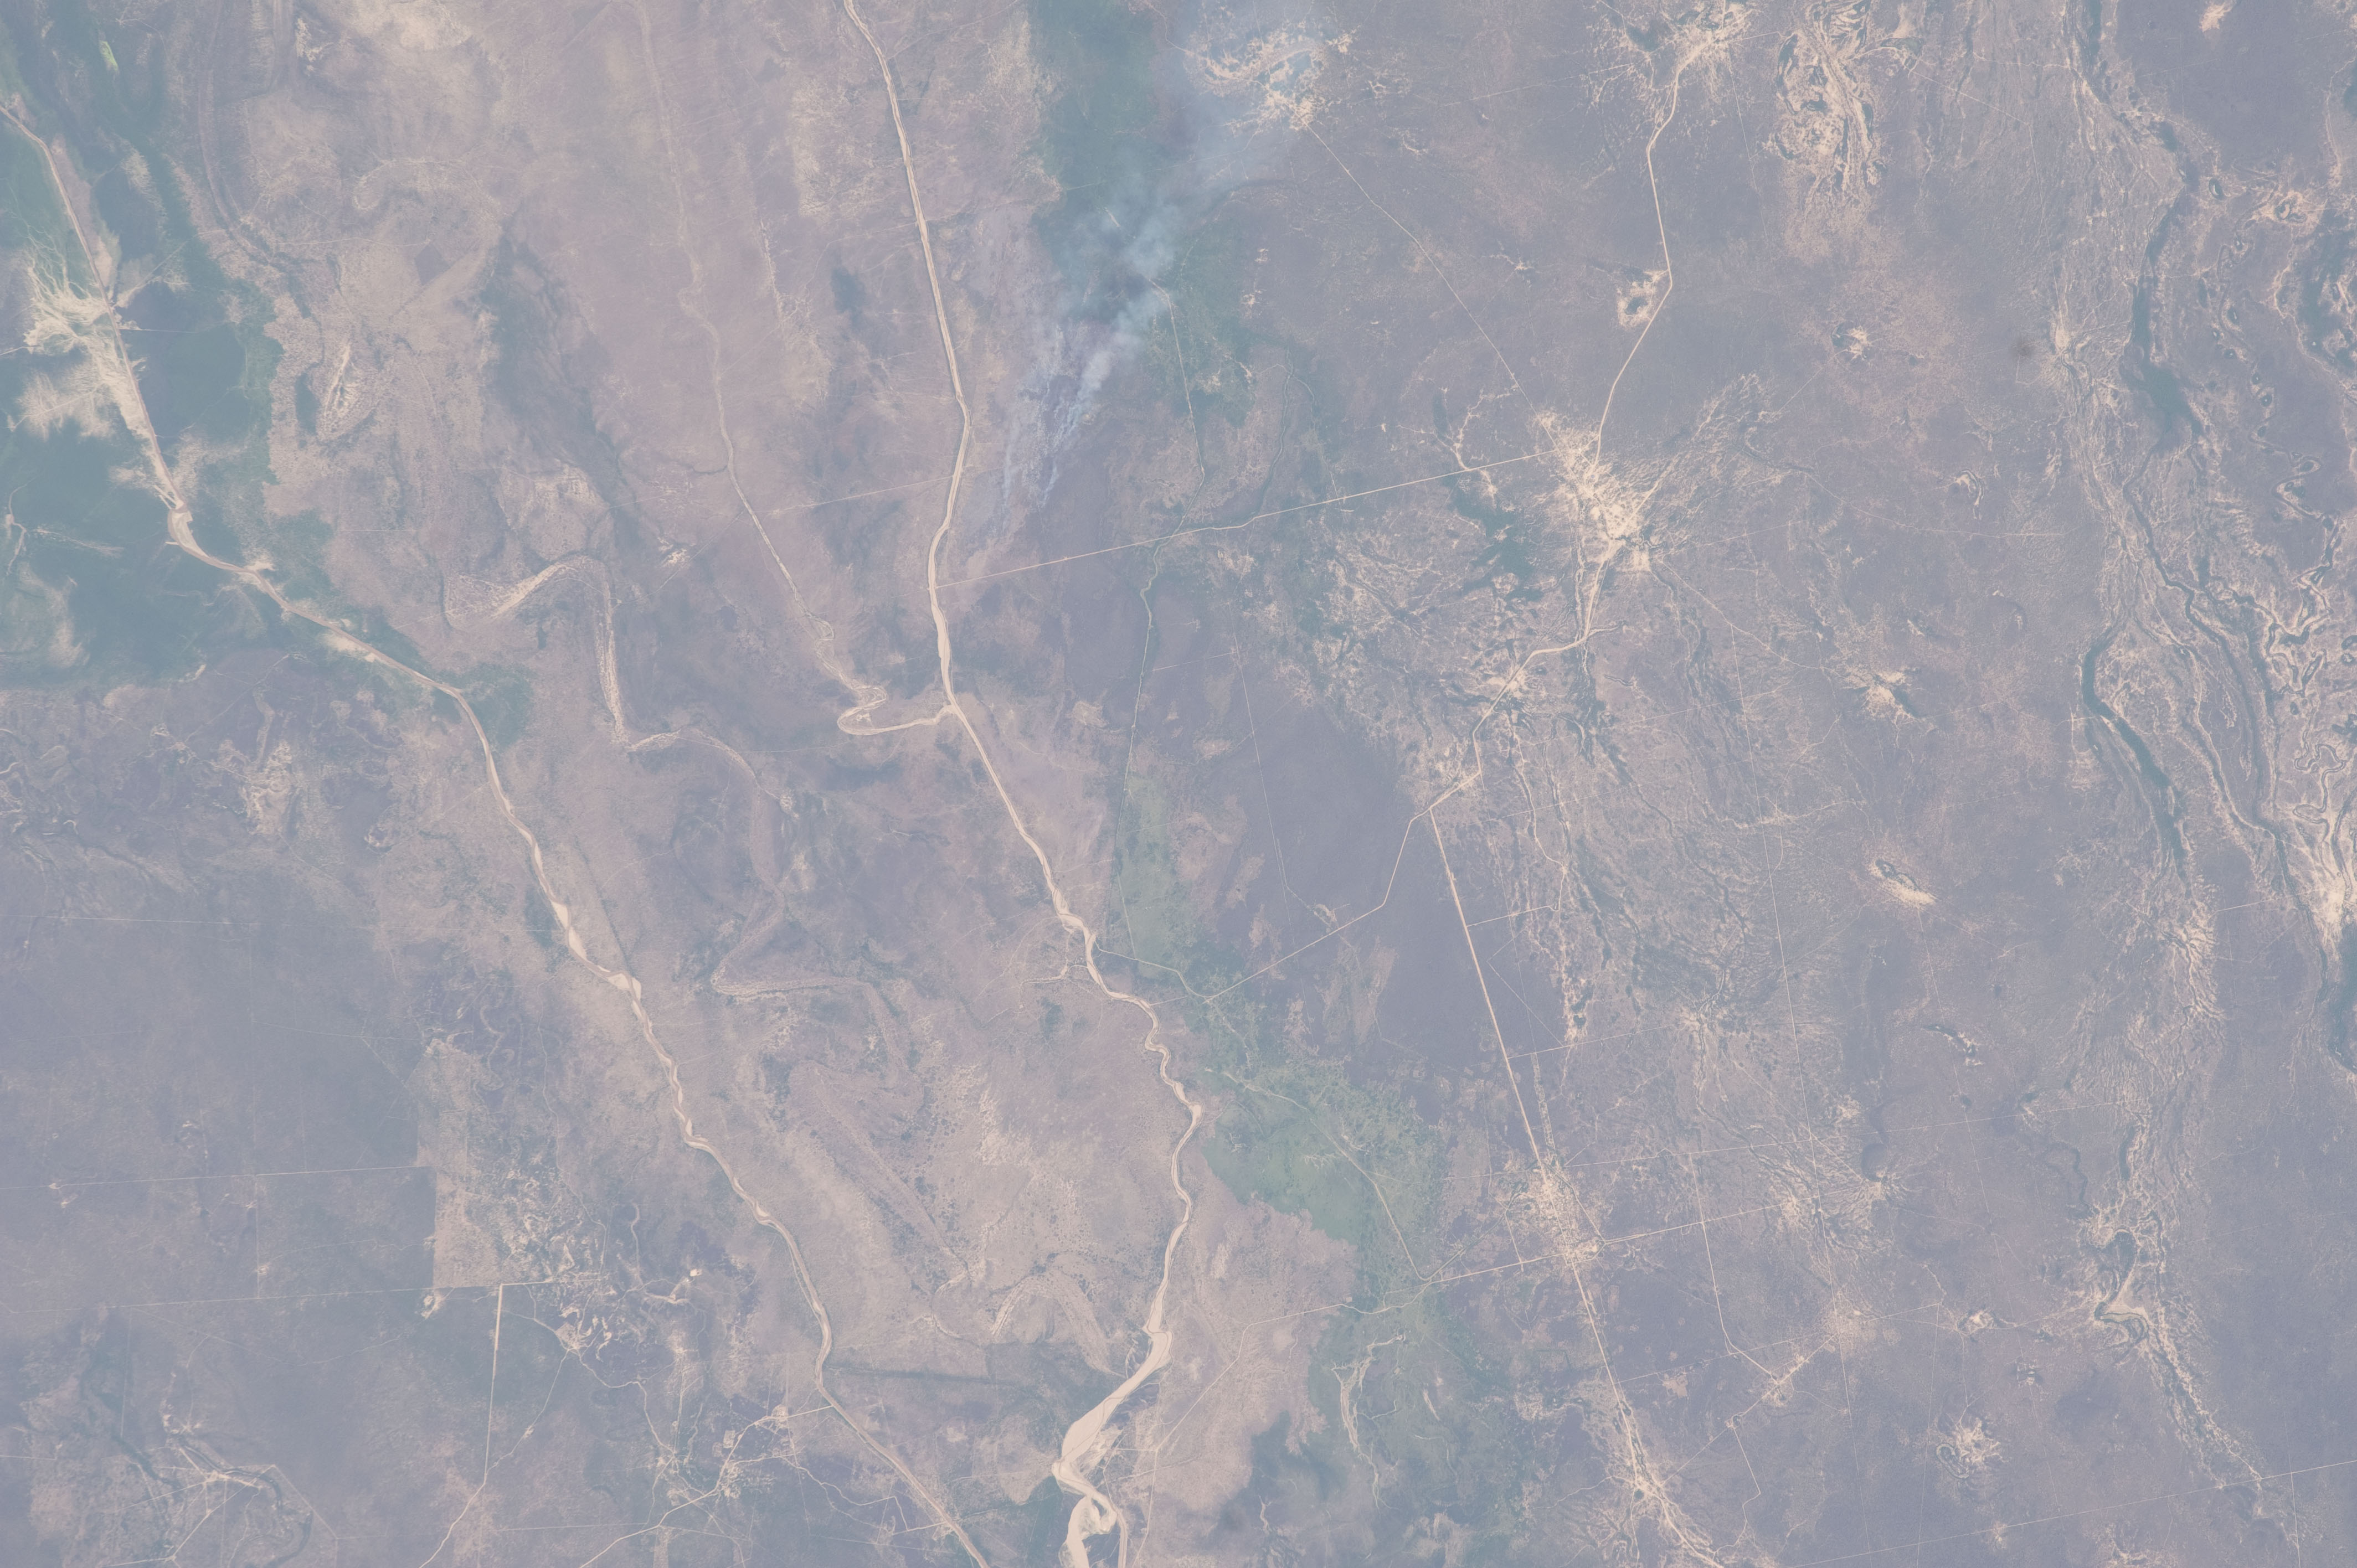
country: ARGENTINA
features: PILCOMAYO R., WETLANDS, AGR., ROADS
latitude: -22.8
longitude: -62.2
